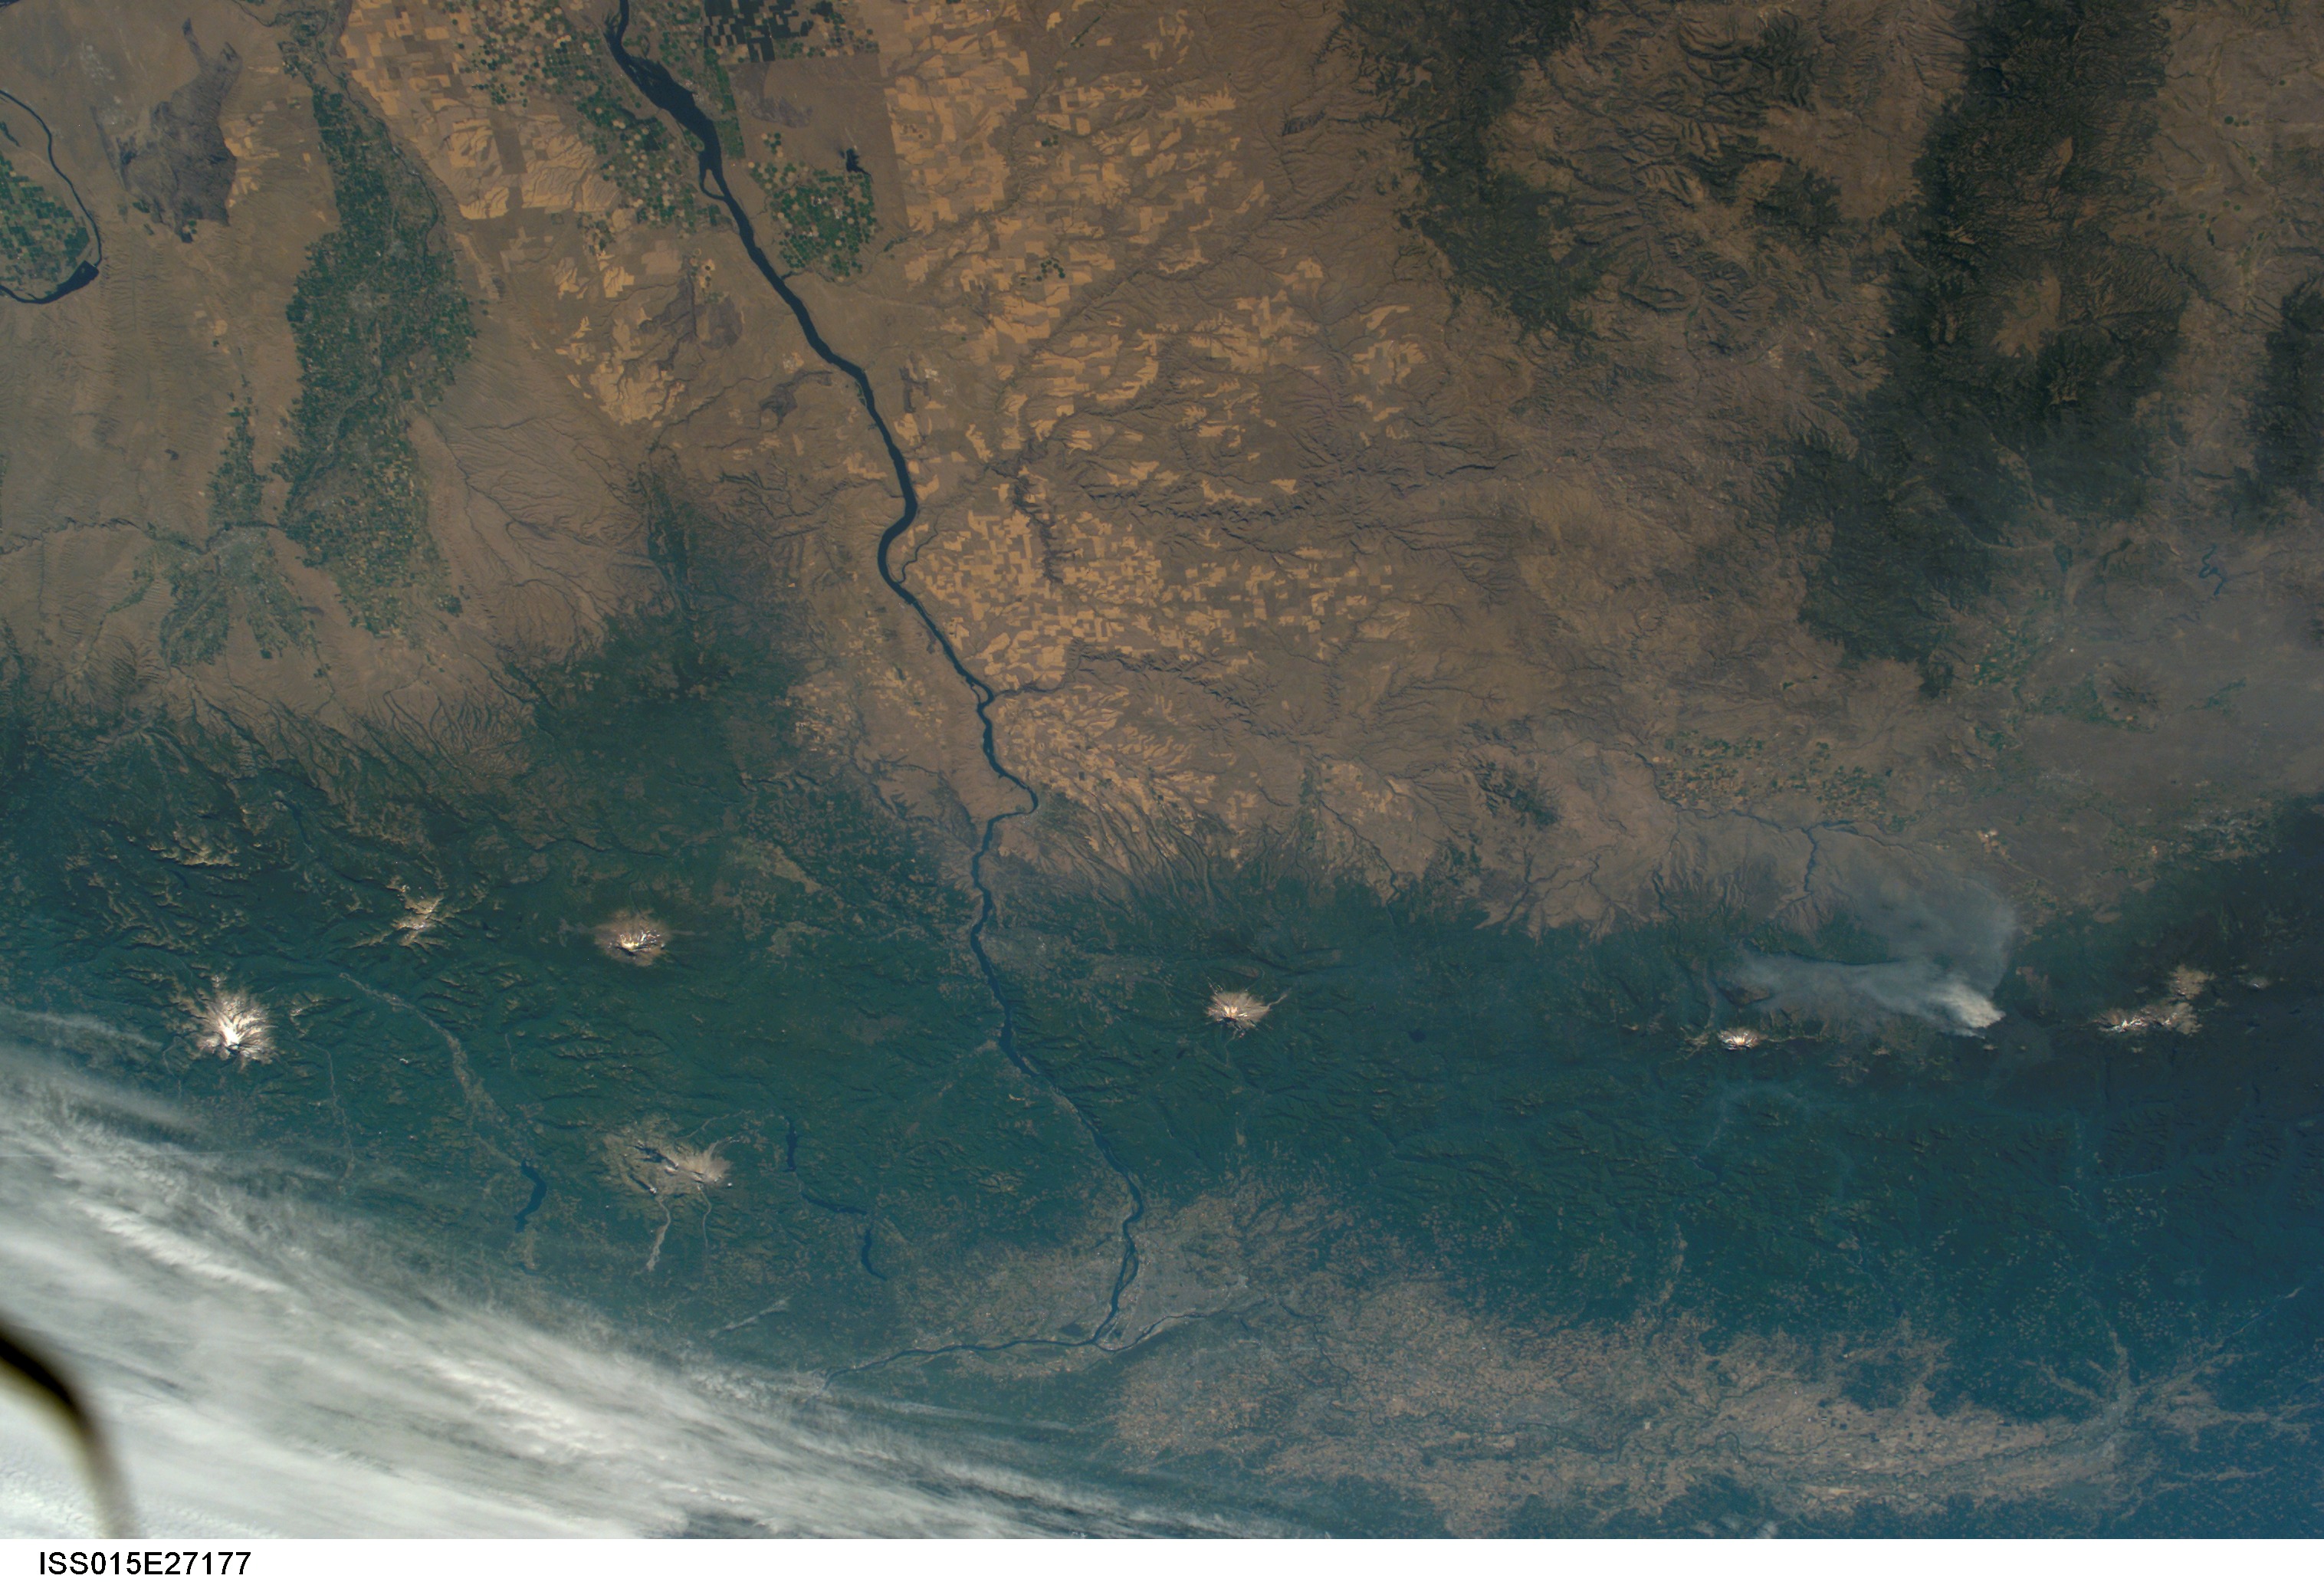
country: USA-OREGON
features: CASCADE RA., COLUMBIA R., VOL., FOR., AGR.
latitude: 45.5
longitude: -121.0
